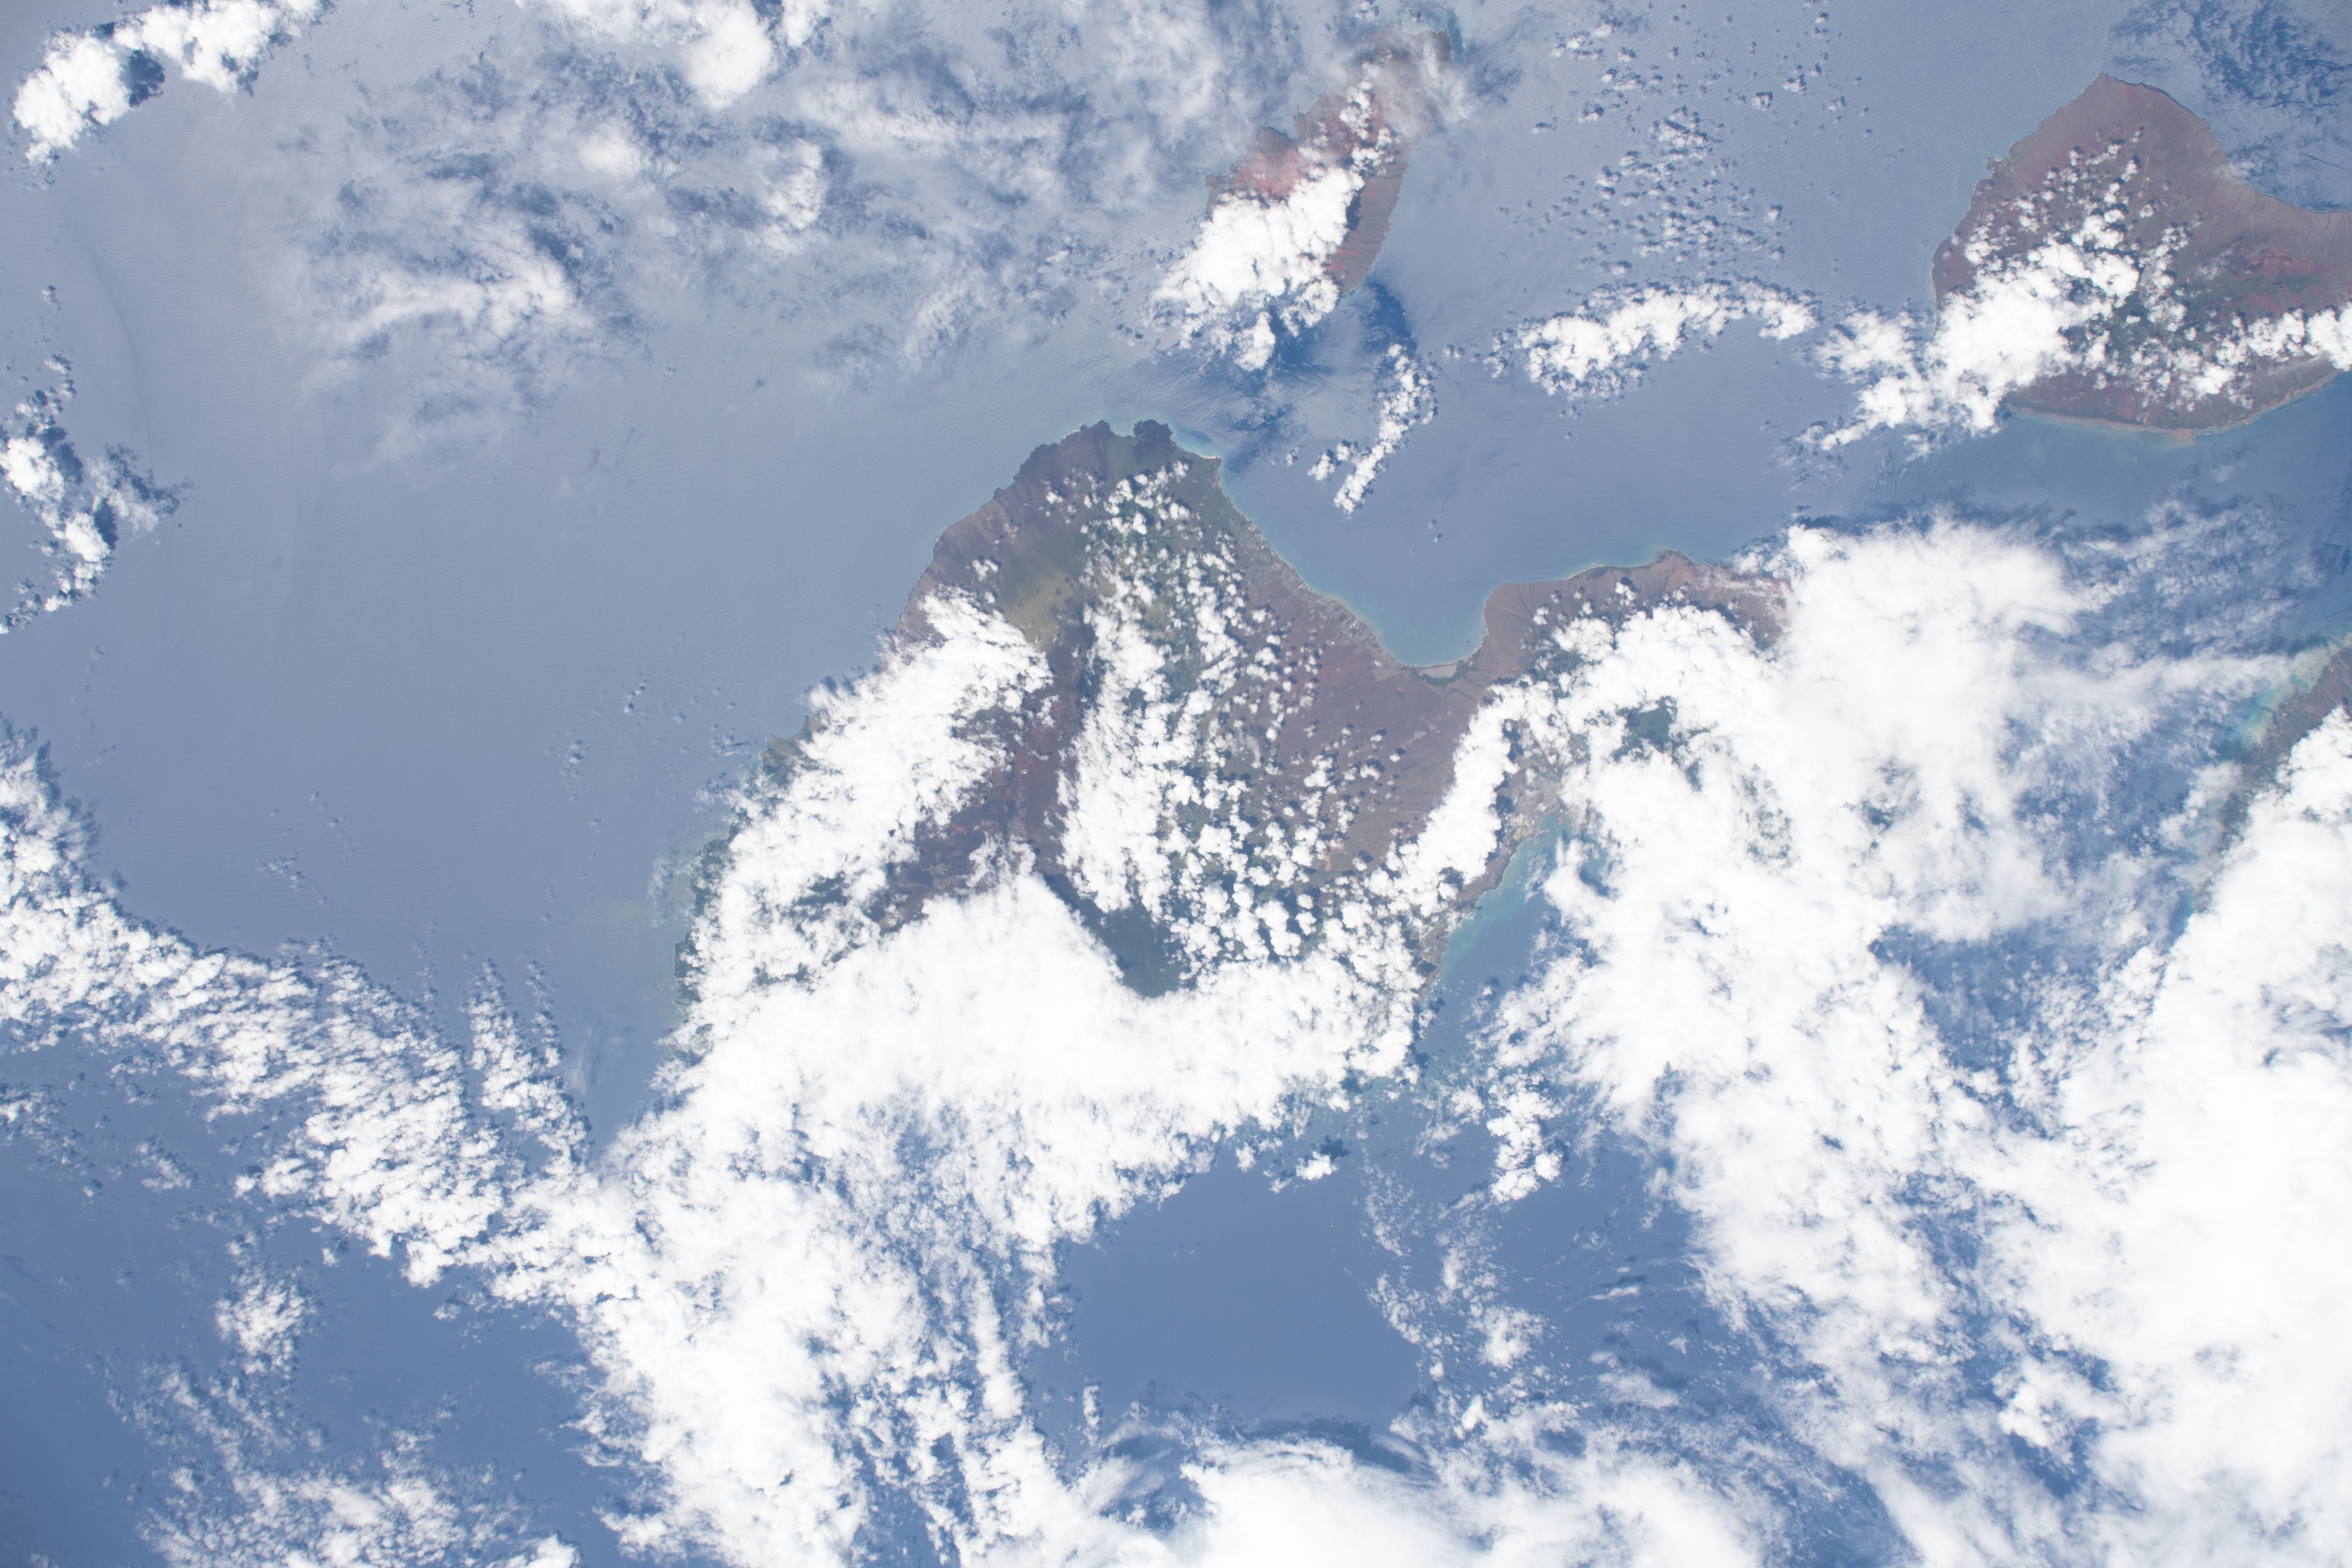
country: USA-HAWAII
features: WAILEA-MAKENA- LANA'I, KAHO'OLAWE, KAHULUI
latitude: 20.7
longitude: -156.3
